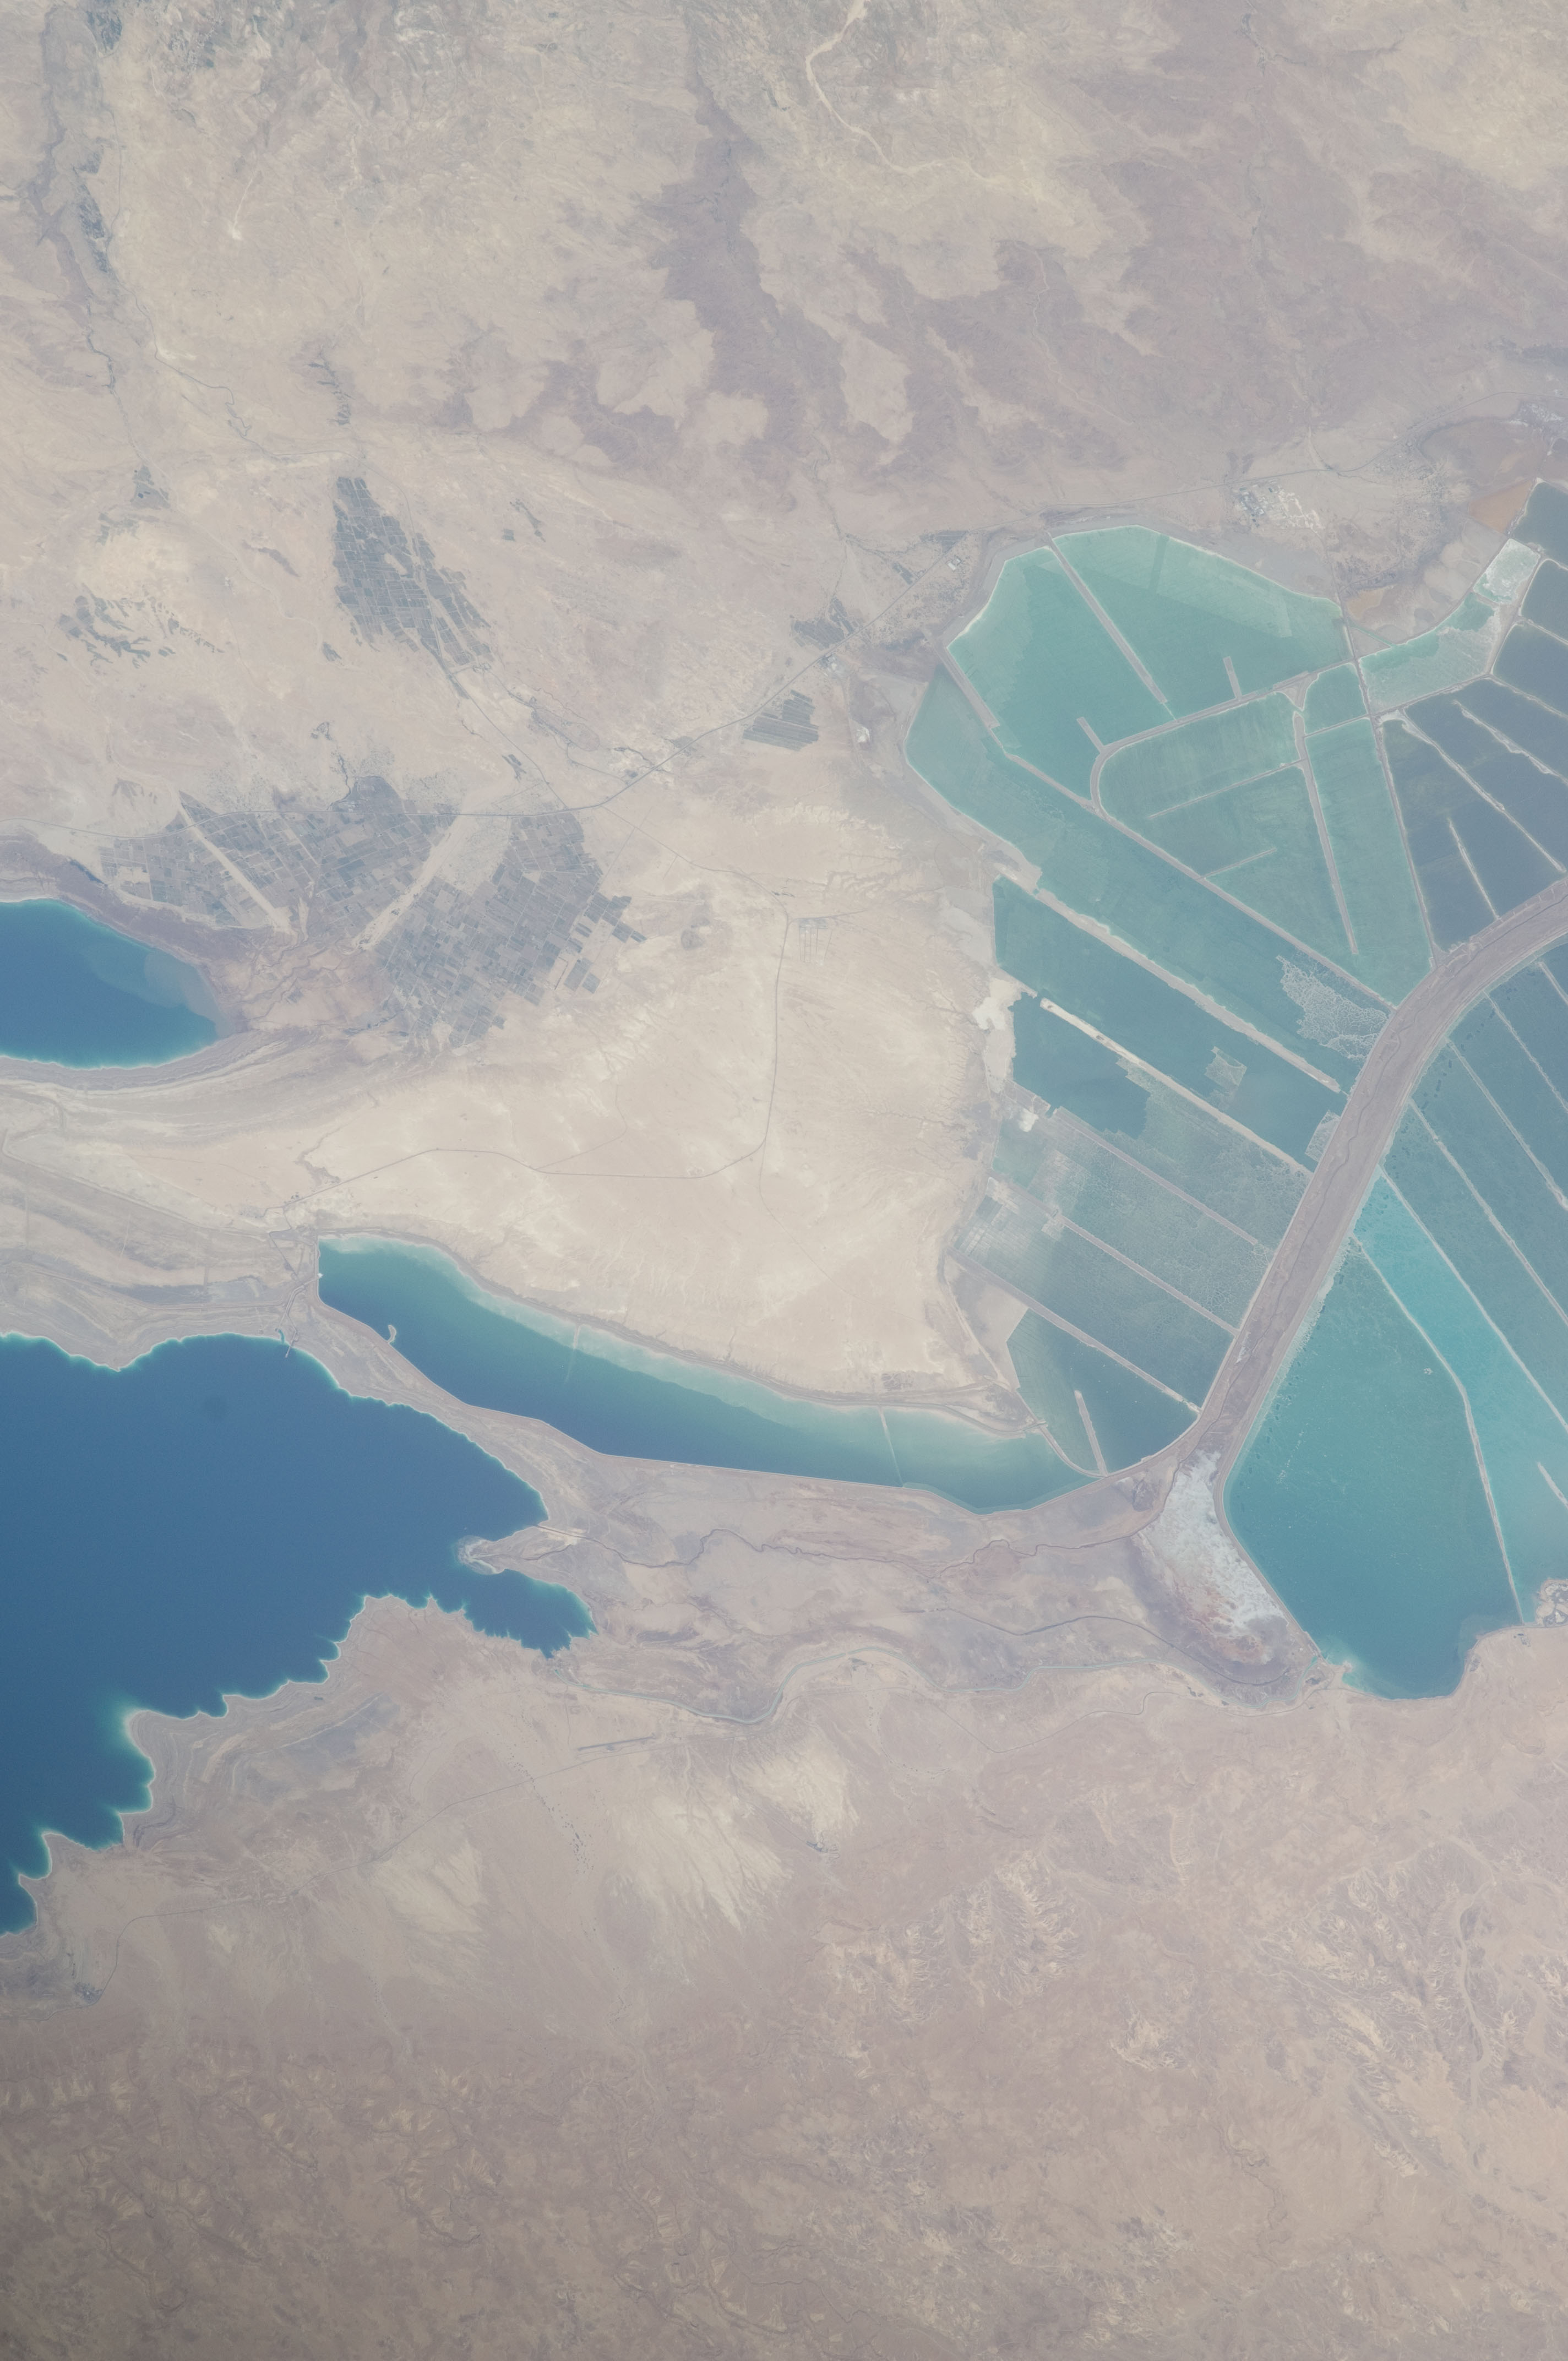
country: JORDAN
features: SOUTHERN DEAD SEA, SALT WORKS SECTIONS, AGR., ROADS, HILLS, CANAL
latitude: 31.2
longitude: 35.5
